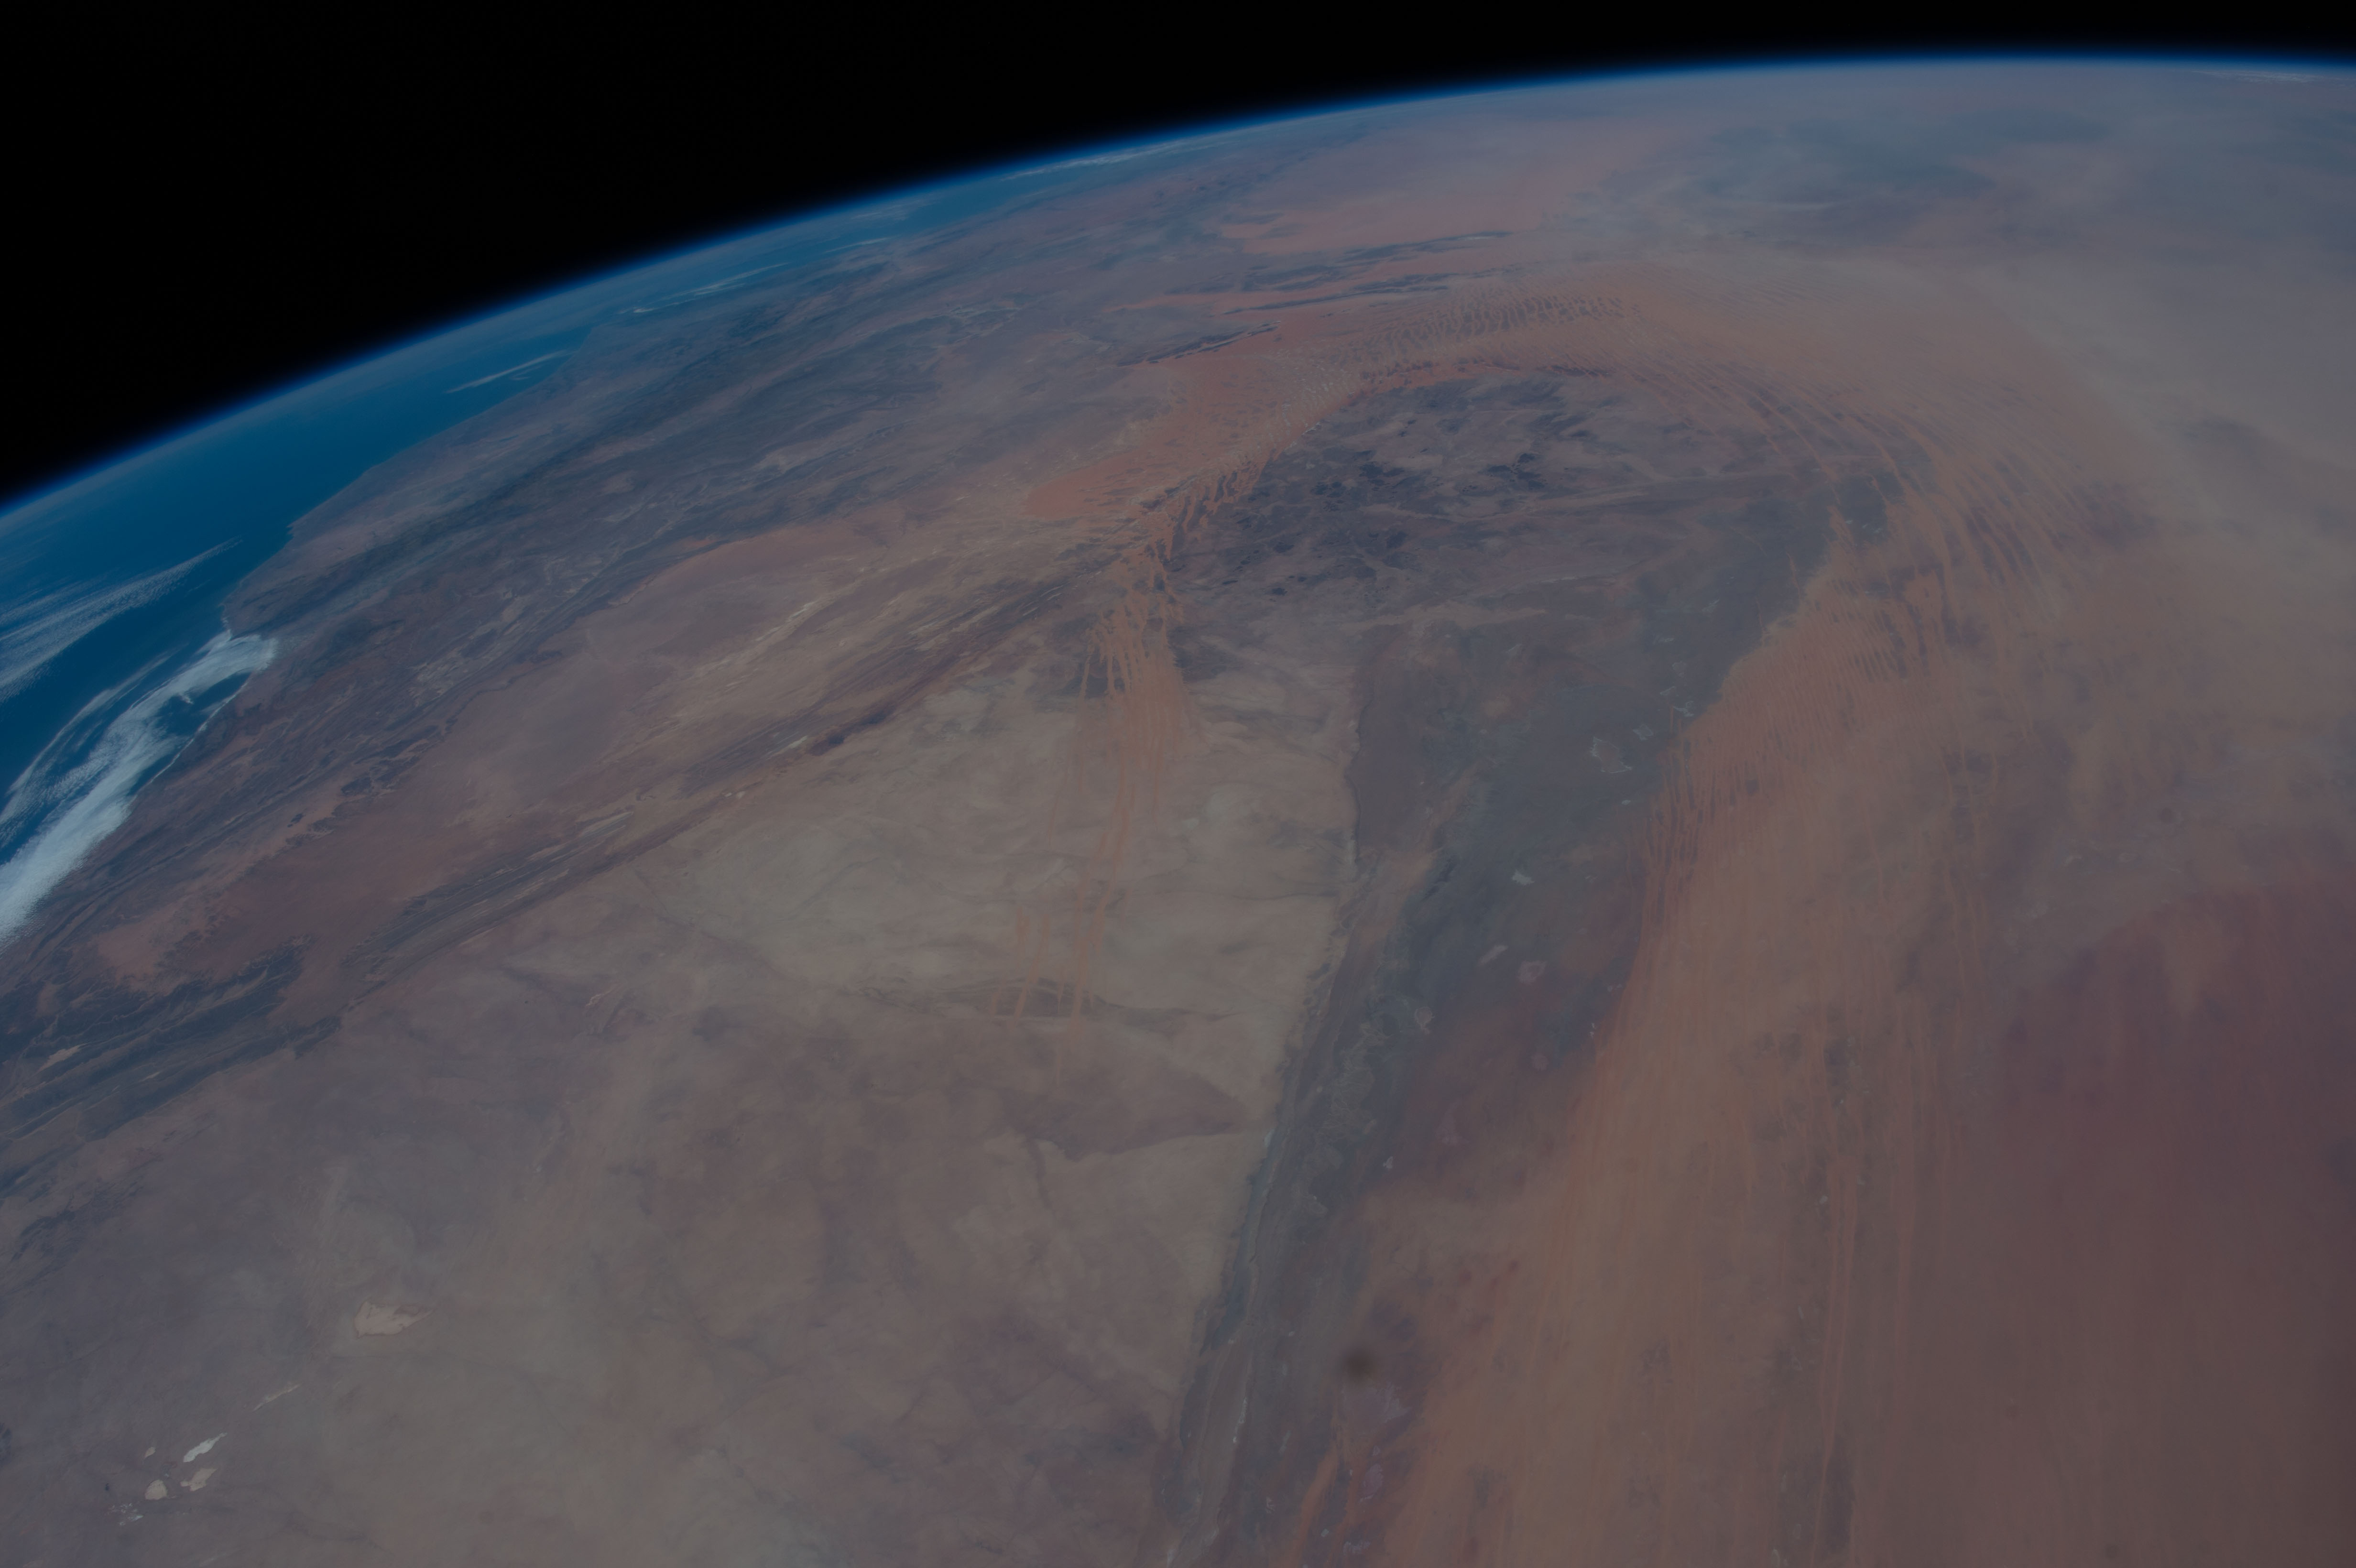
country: MAURITANIA
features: HAMADA DU DRAA DESERT, ERG IGUIDI DESERT, ERG CHECH DESERT, ALGERIA, MOROCCO, ATLANTIC OCEAN, ATMOSPHERIC LIMB
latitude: 25.5
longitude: -6.5
